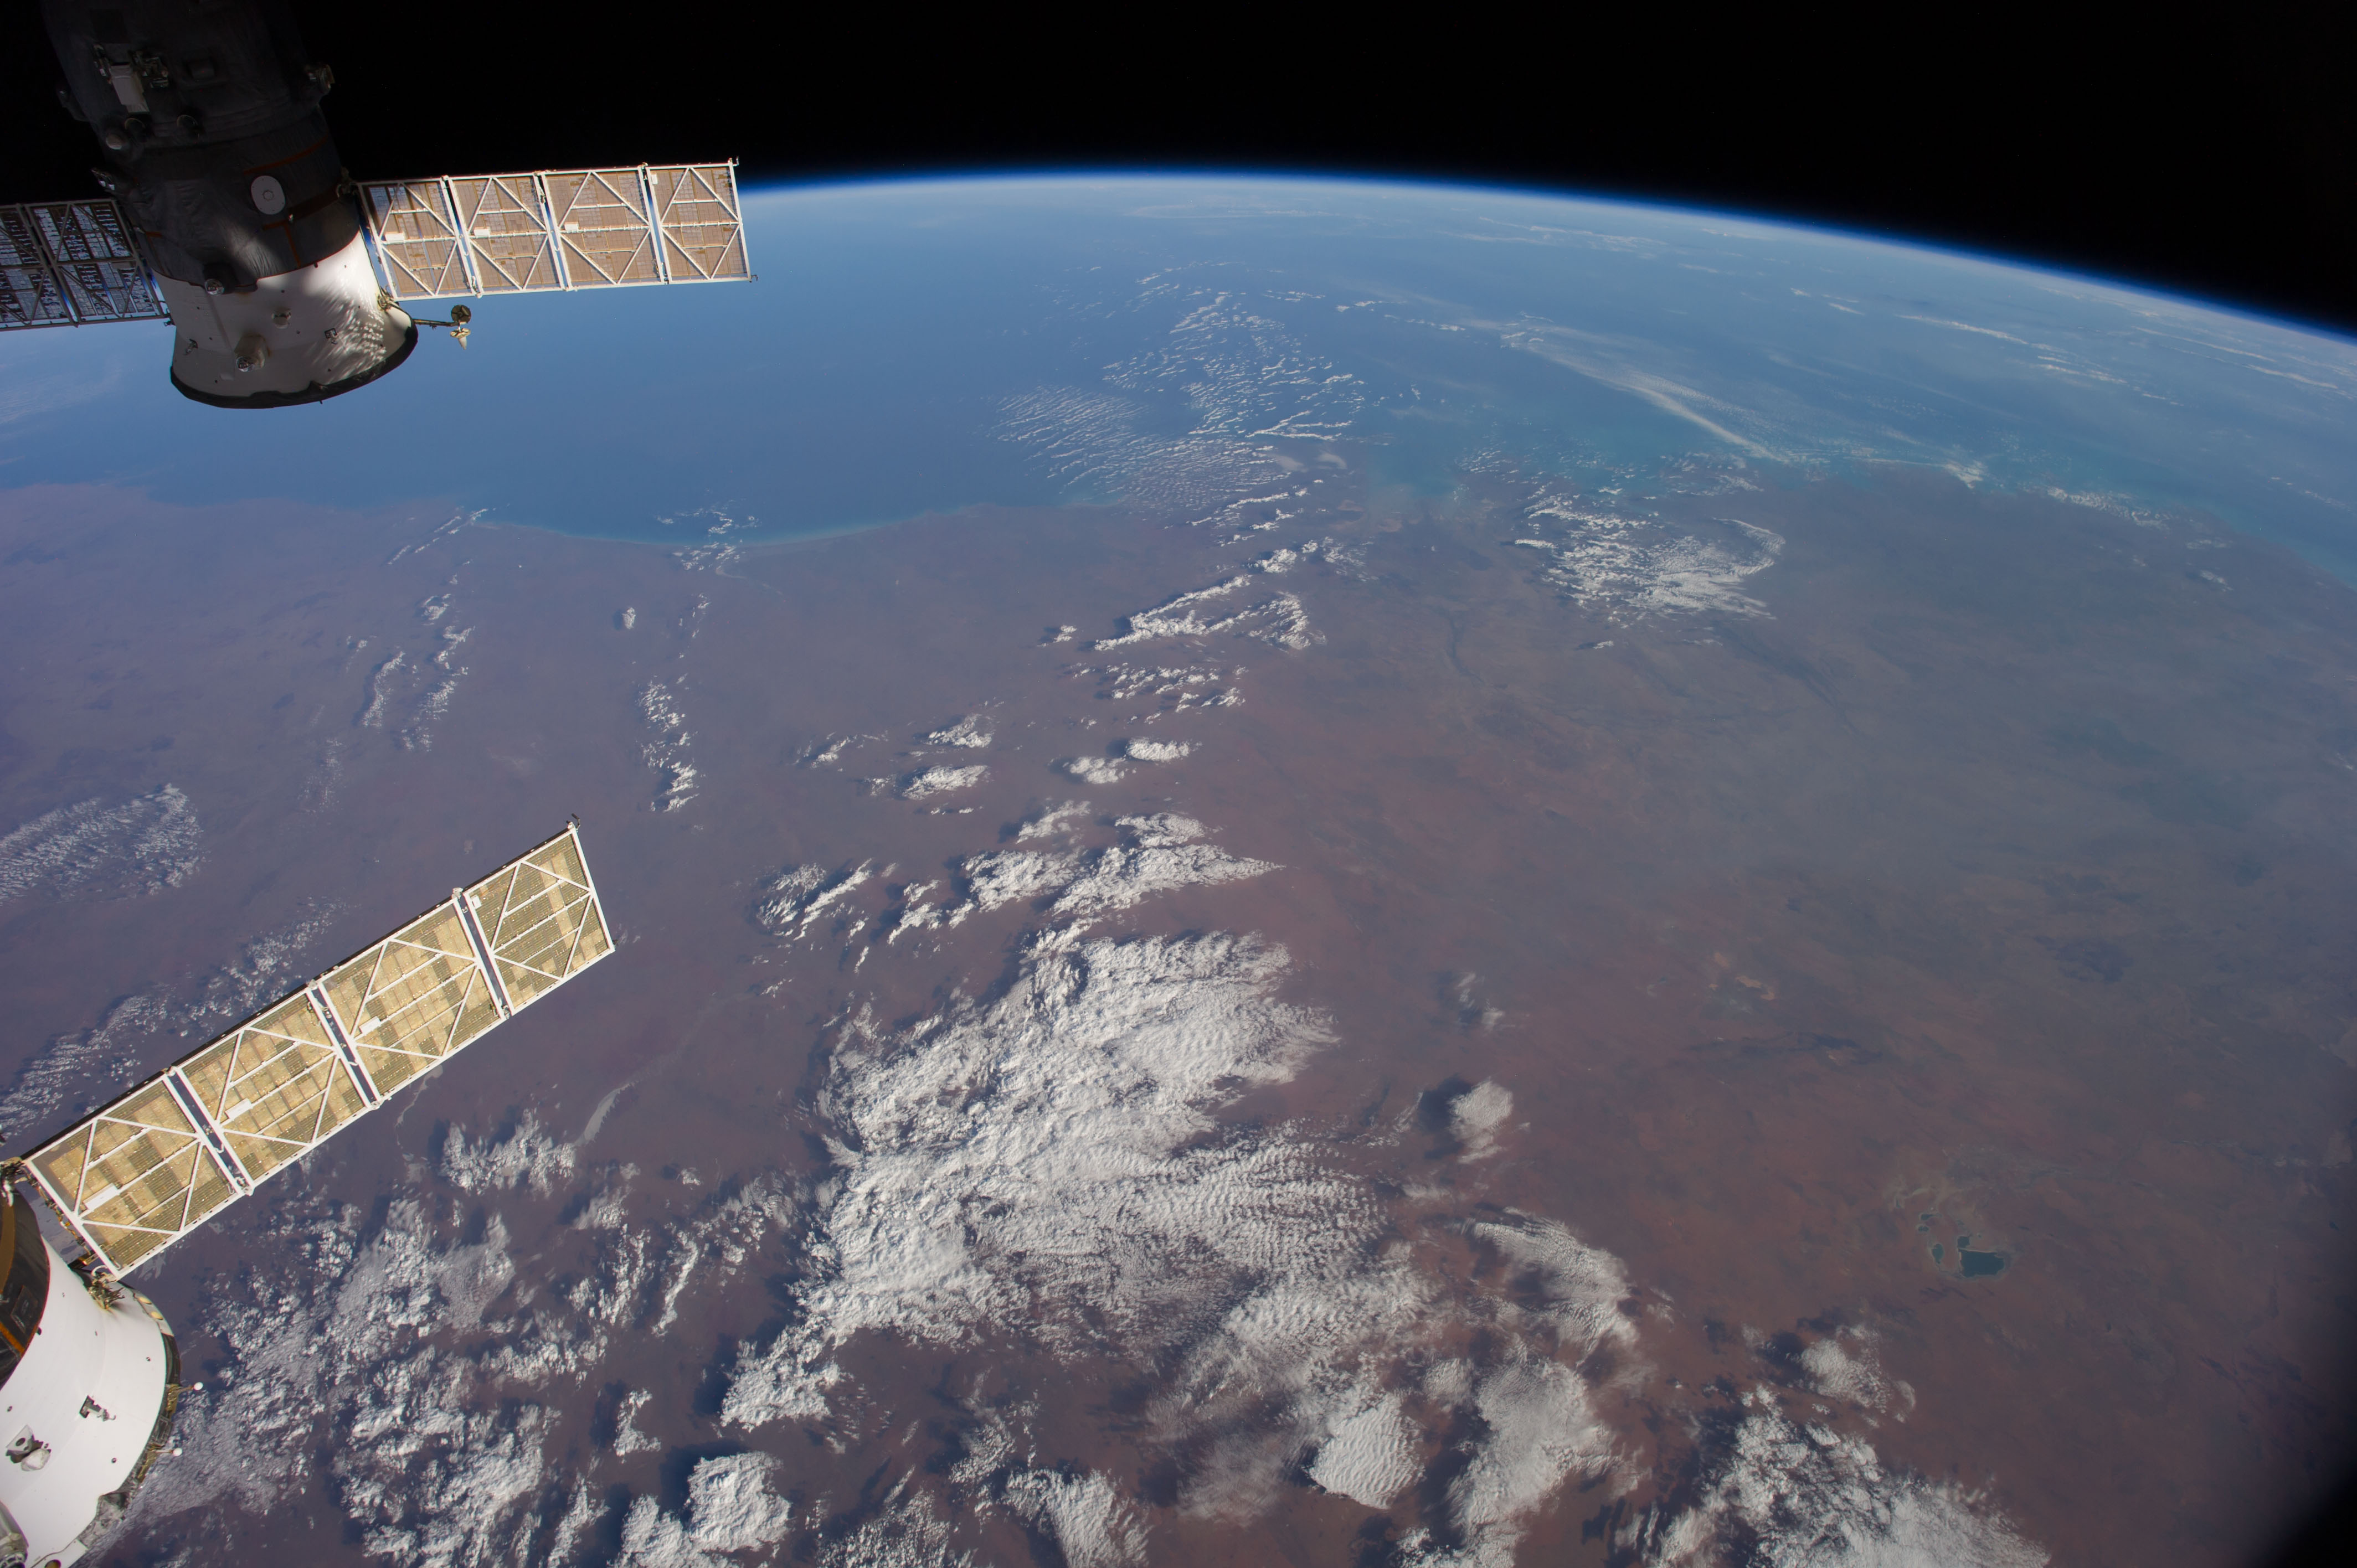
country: AUSTRALIA-WA
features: INDIAN O., KING SOUND, FITZROY R., GASCOYNE R., L. GREGORY, GREAT SANDY DES., ATMOSPHERIC LIMB
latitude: -19.5
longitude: 123.5
